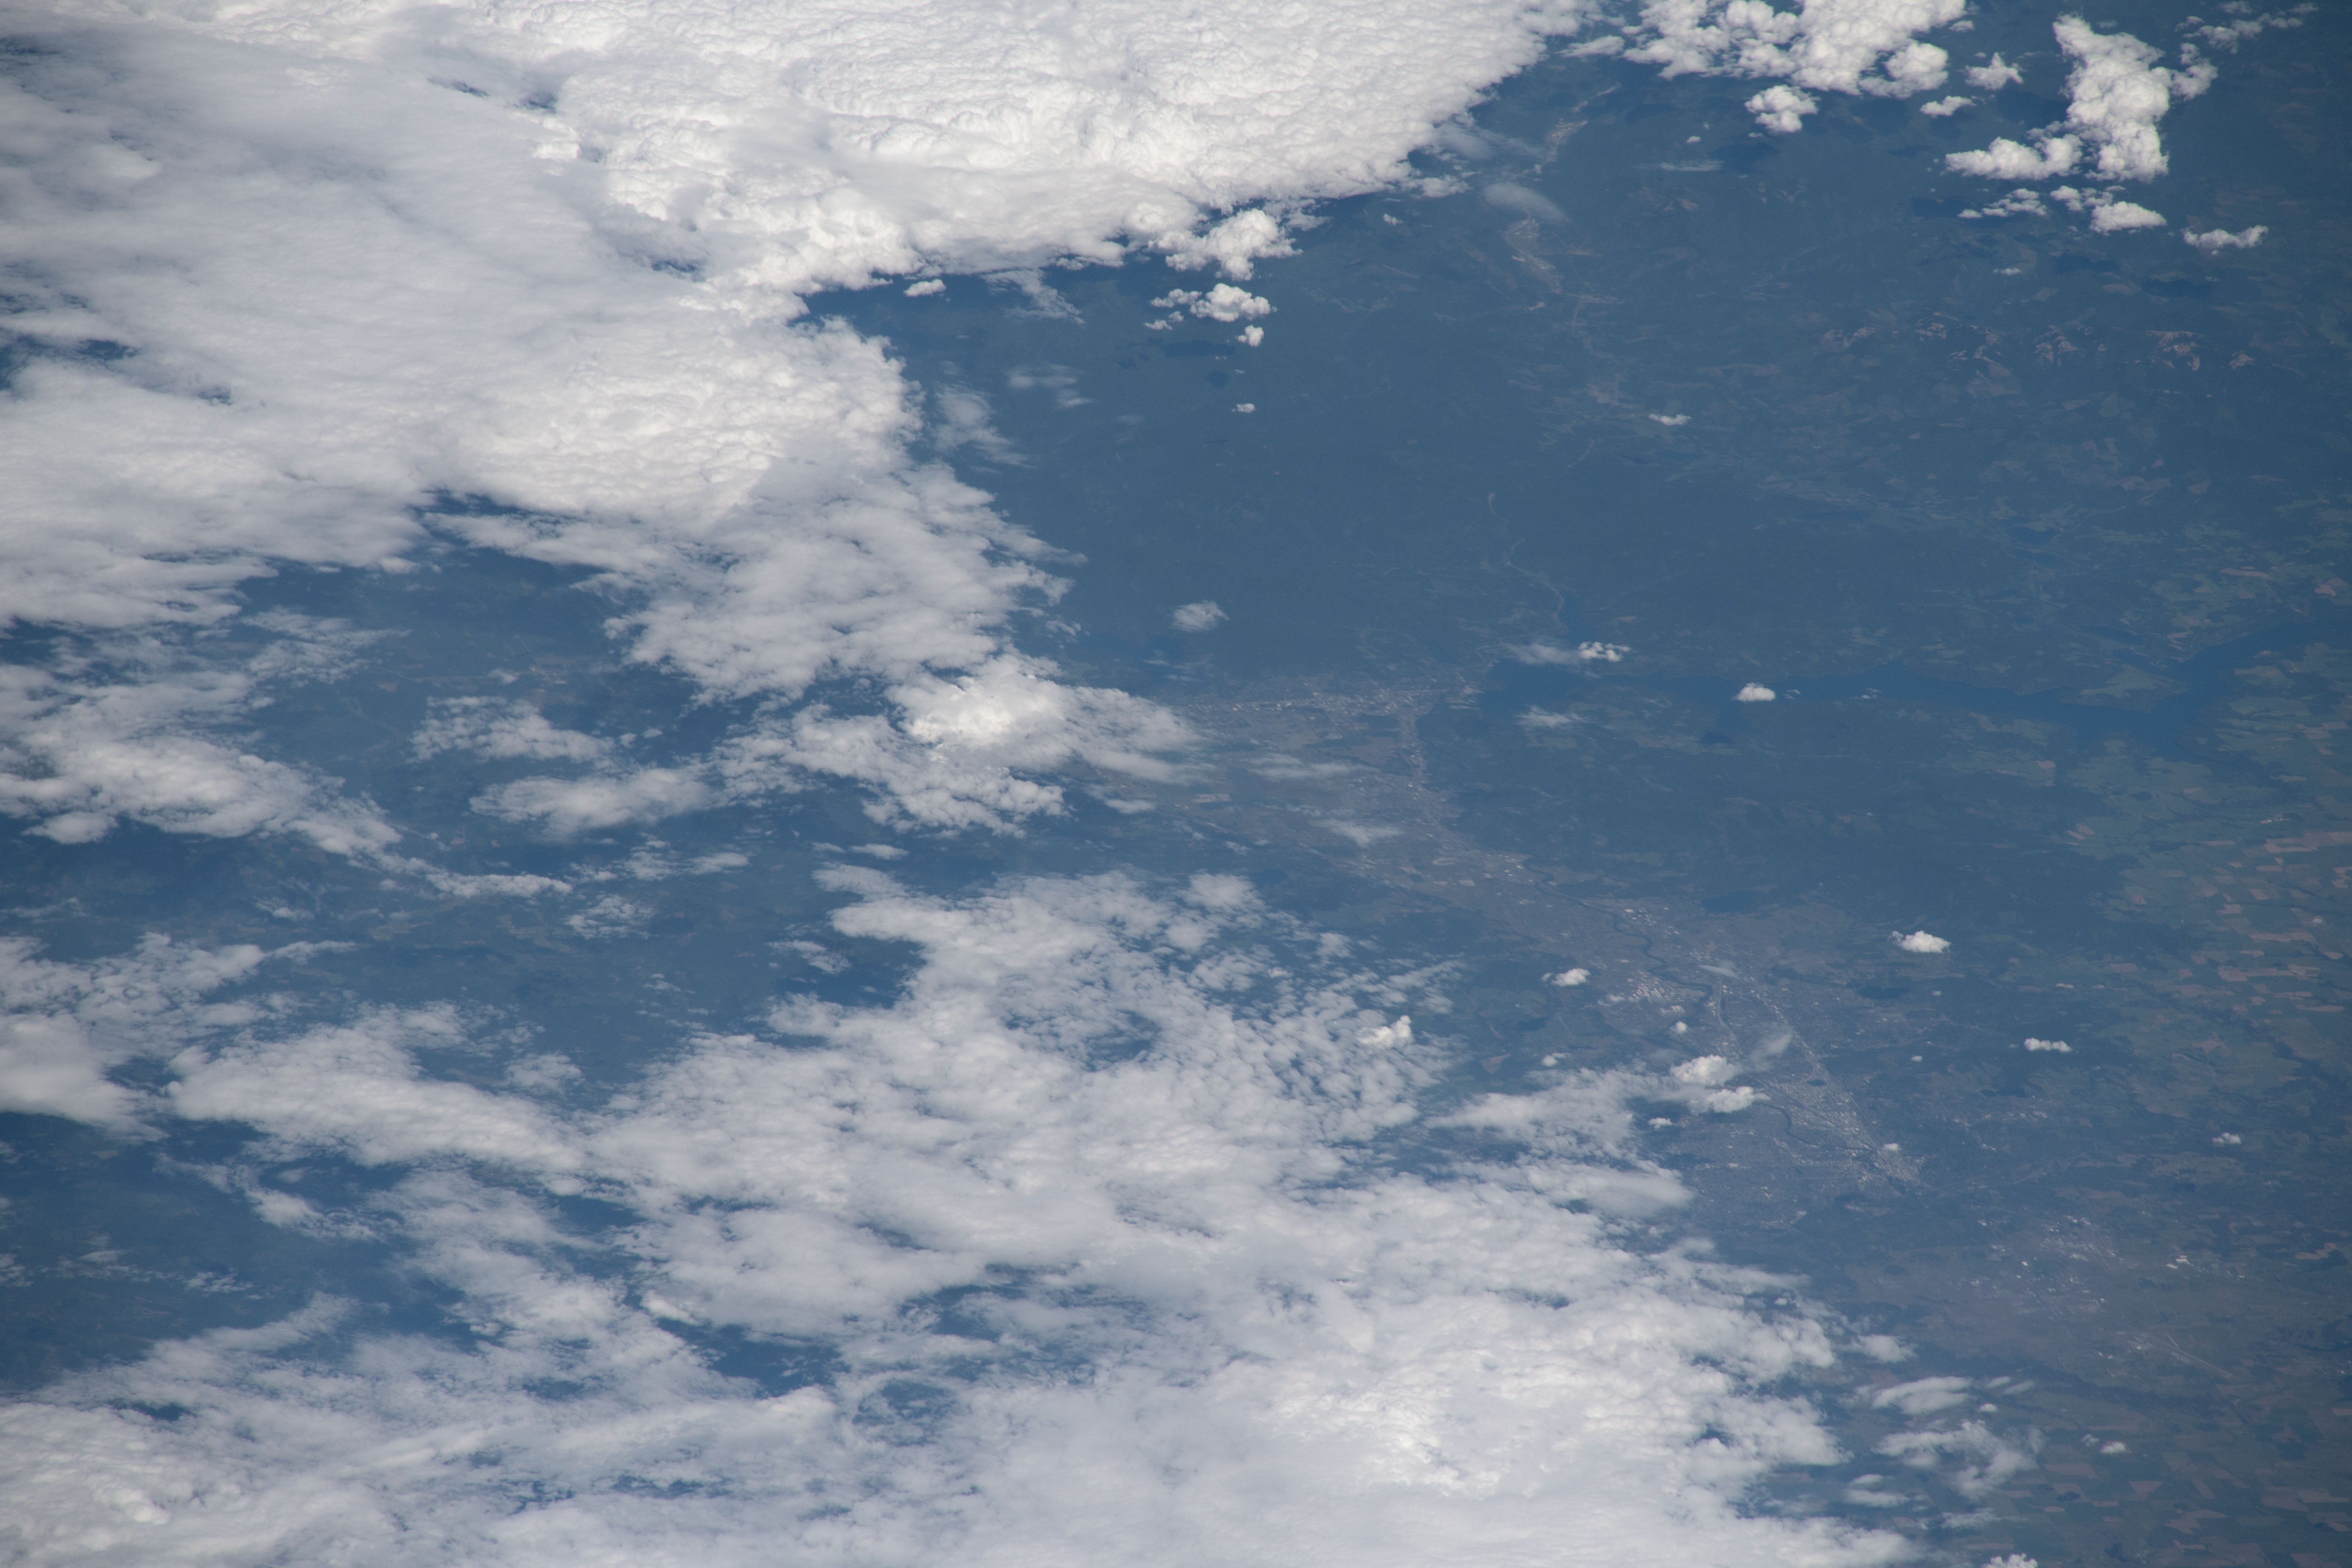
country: USA-IDAHO
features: SPOKANE, COLUMBIA RIVER, LIBERTY LAKE, COUNTRY HOMES, SILVER LAKE, GRANITE LAKE, MEDICAL LAKE
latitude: 47.8
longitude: -116.9
